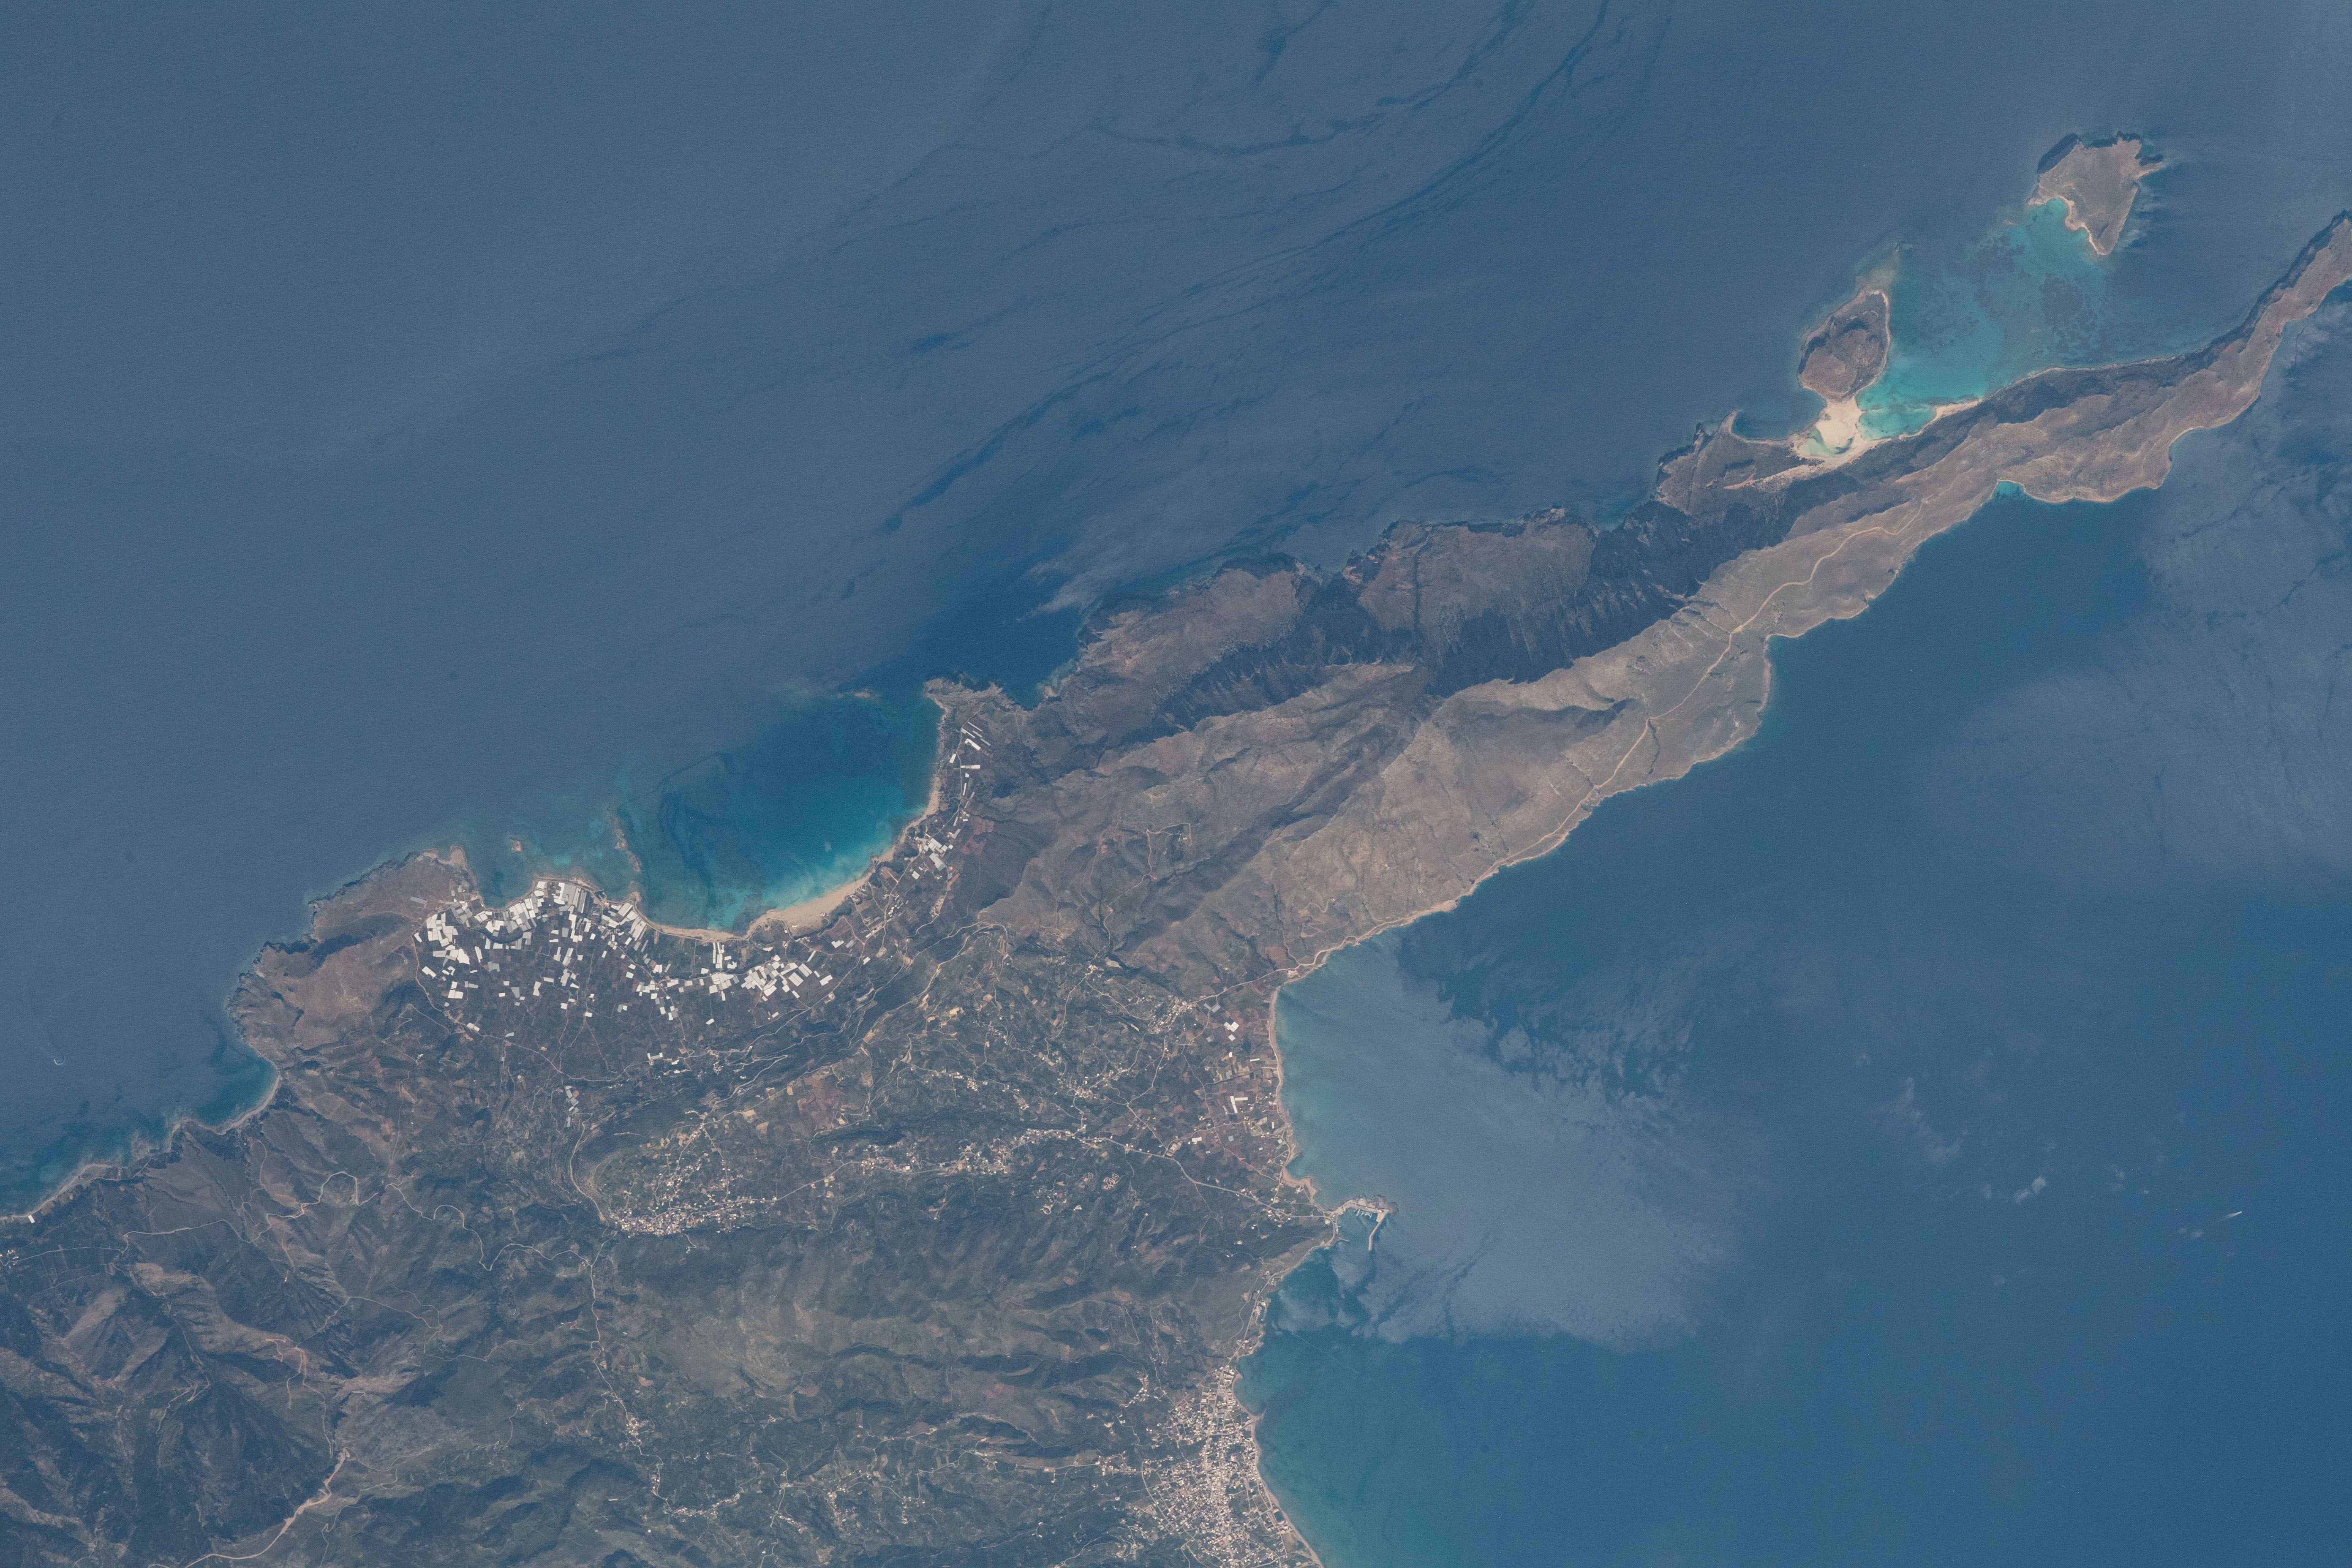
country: CRETE
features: BALOS BEACH, FALASARNA BEACH
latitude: 35.5
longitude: 23.6
